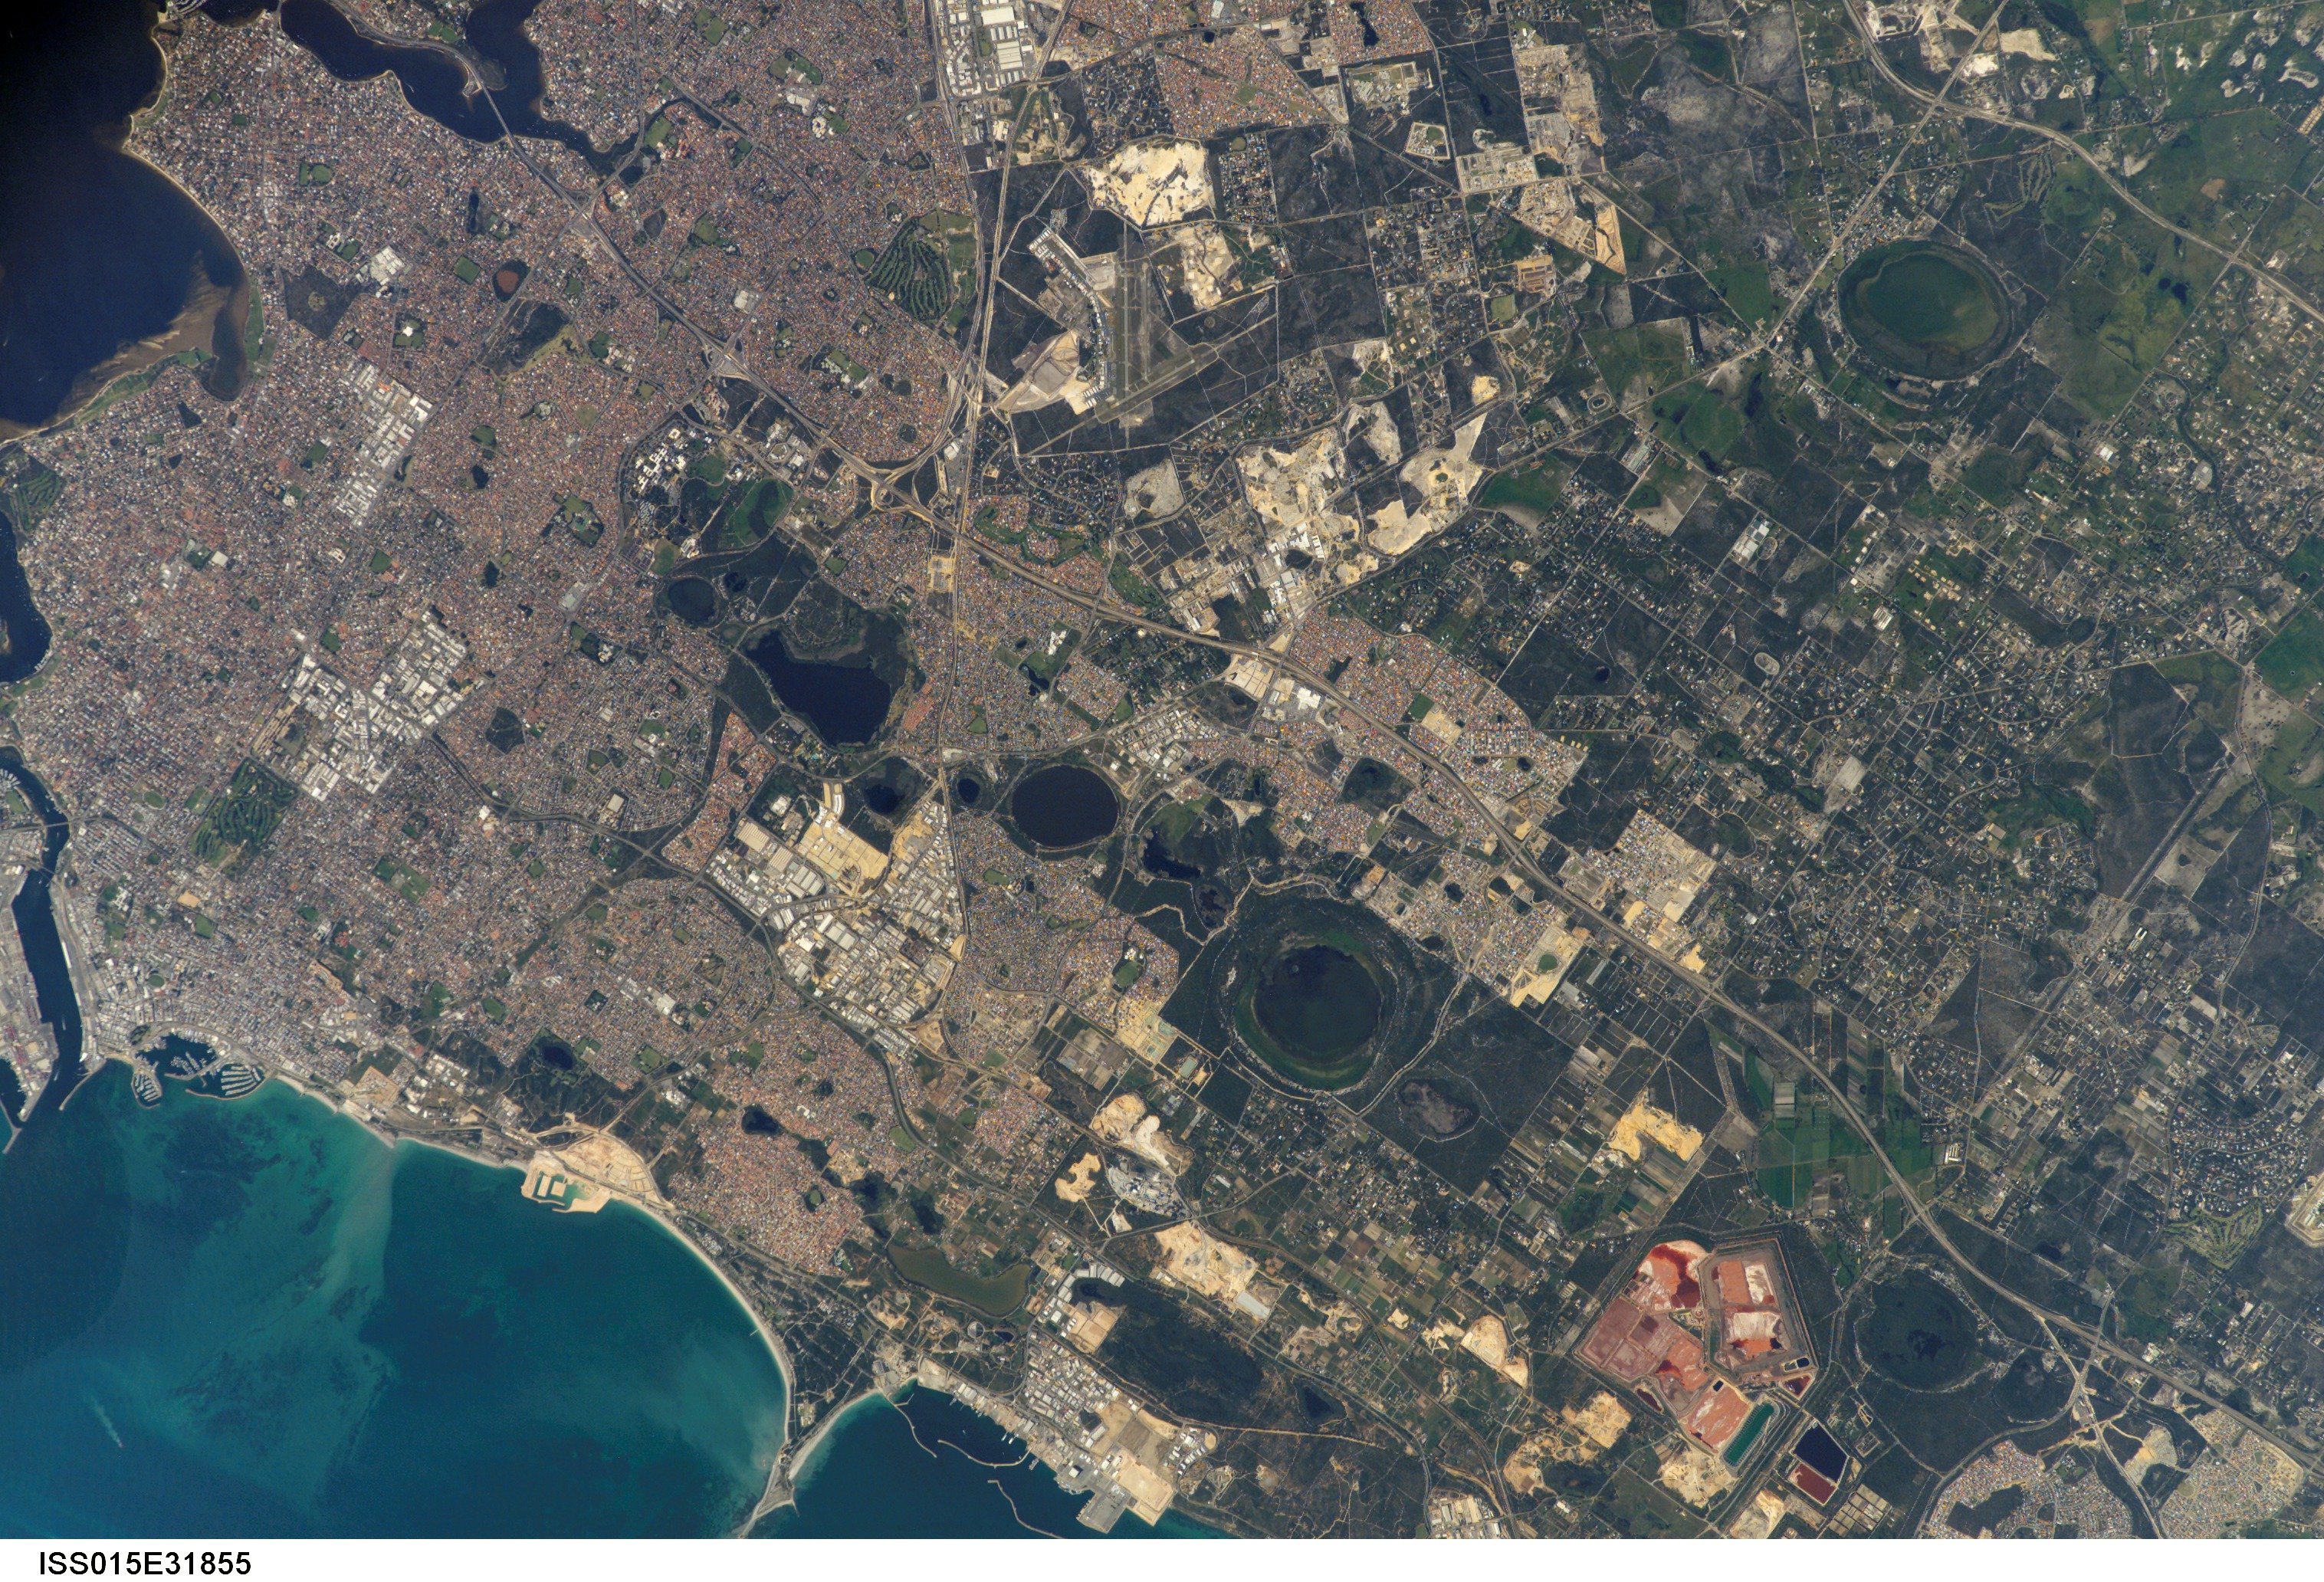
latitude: -32.1
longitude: 115.8
